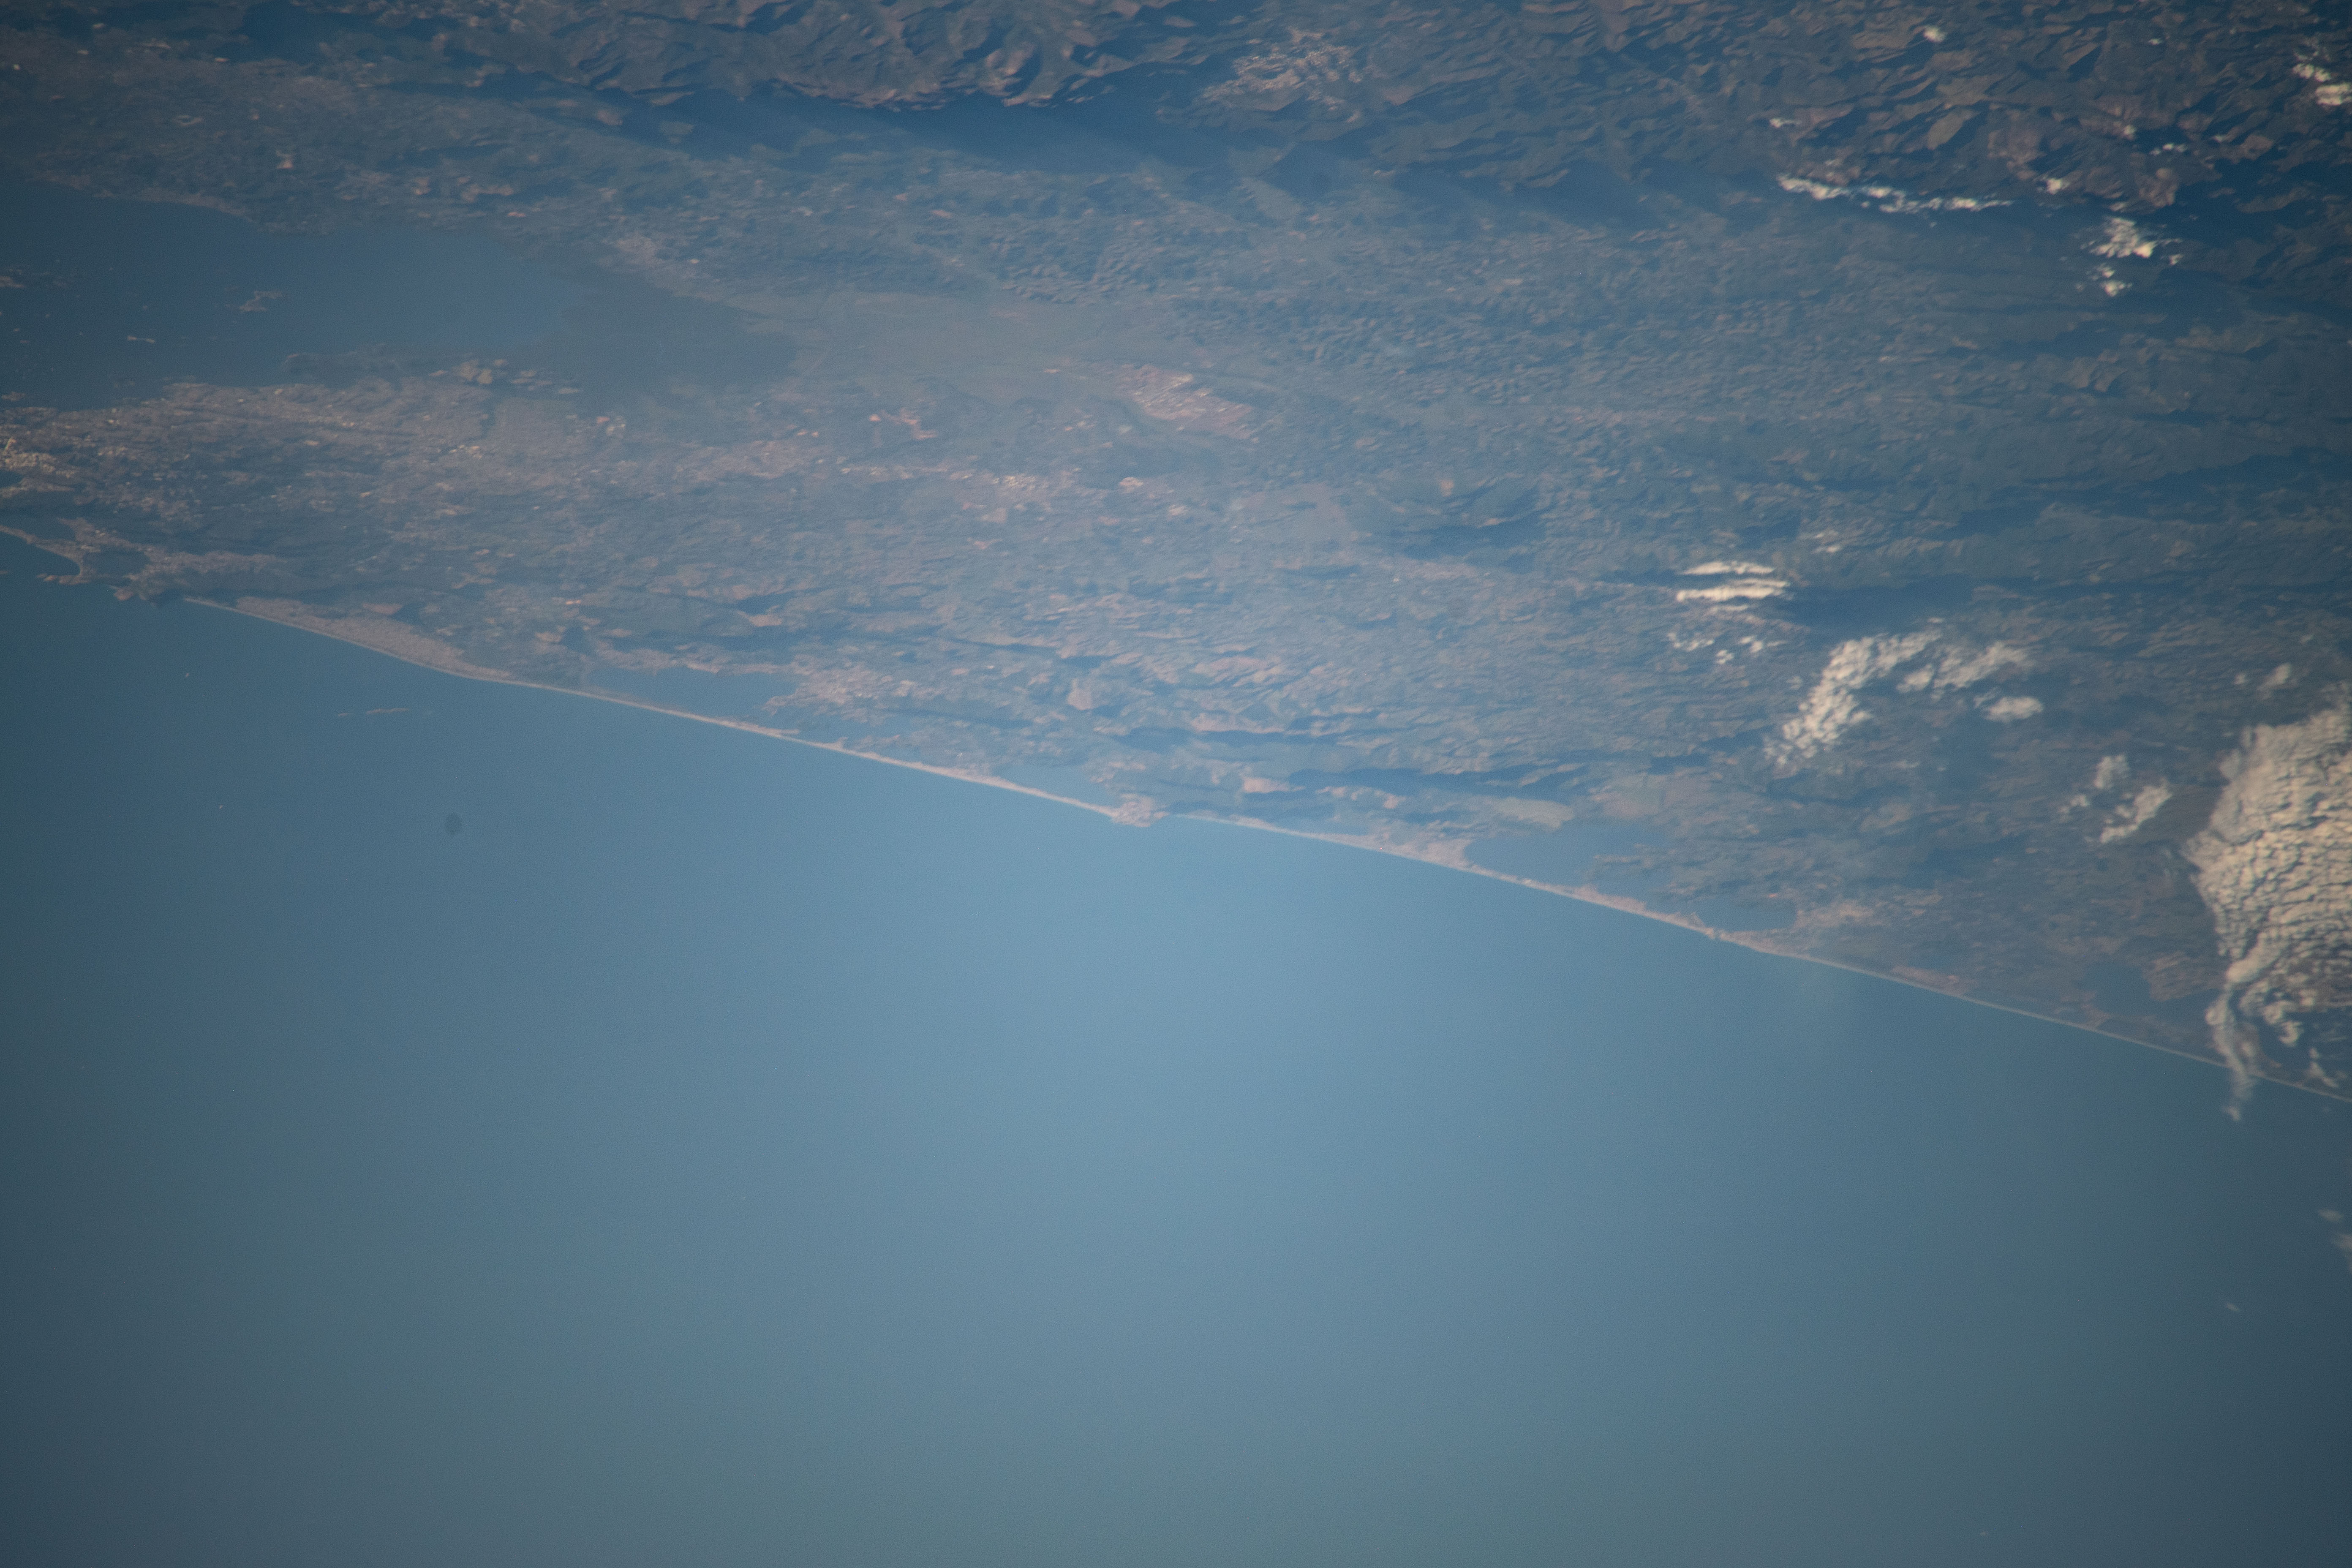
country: BRAZIL
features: RIO DE JANEIRO, MAGE, GUANABARA BAY, PETROPOLIS, PARUE NACIONAL DA SERRA DOS ORGAOS, ATLANTIC OCEAN
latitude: -23.0
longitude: -42.7
